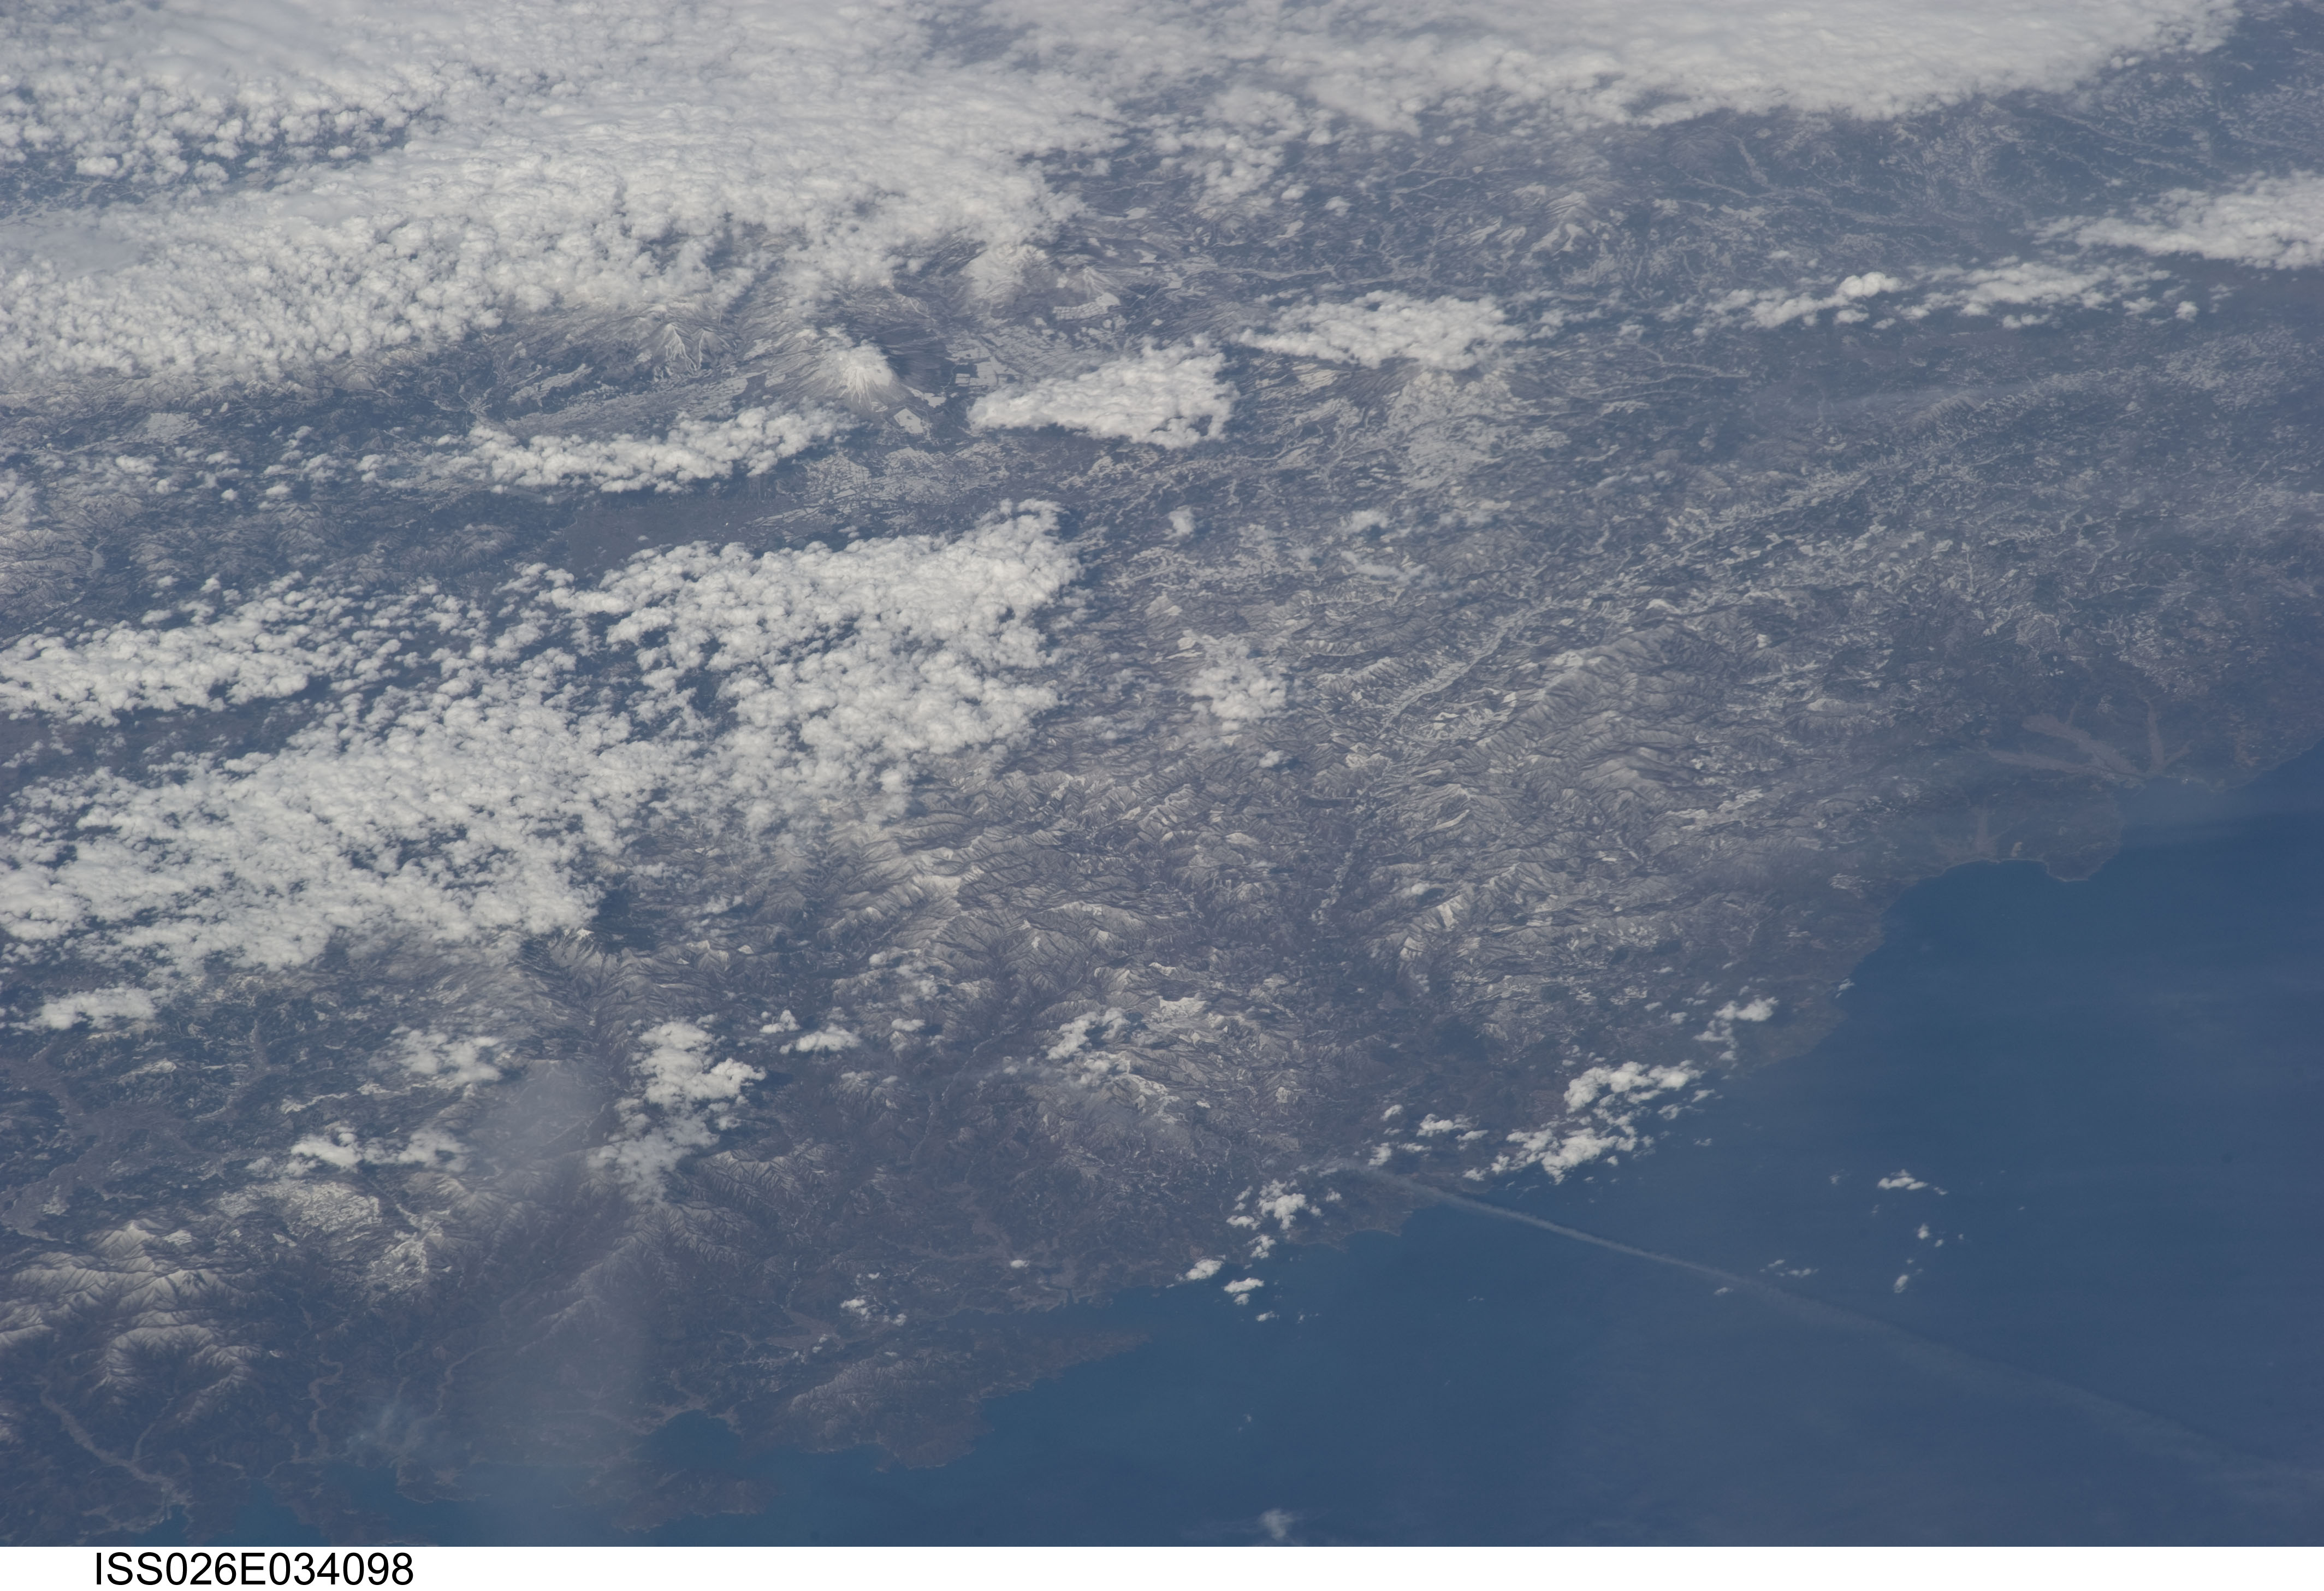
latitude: 39.8
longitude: 141.5
